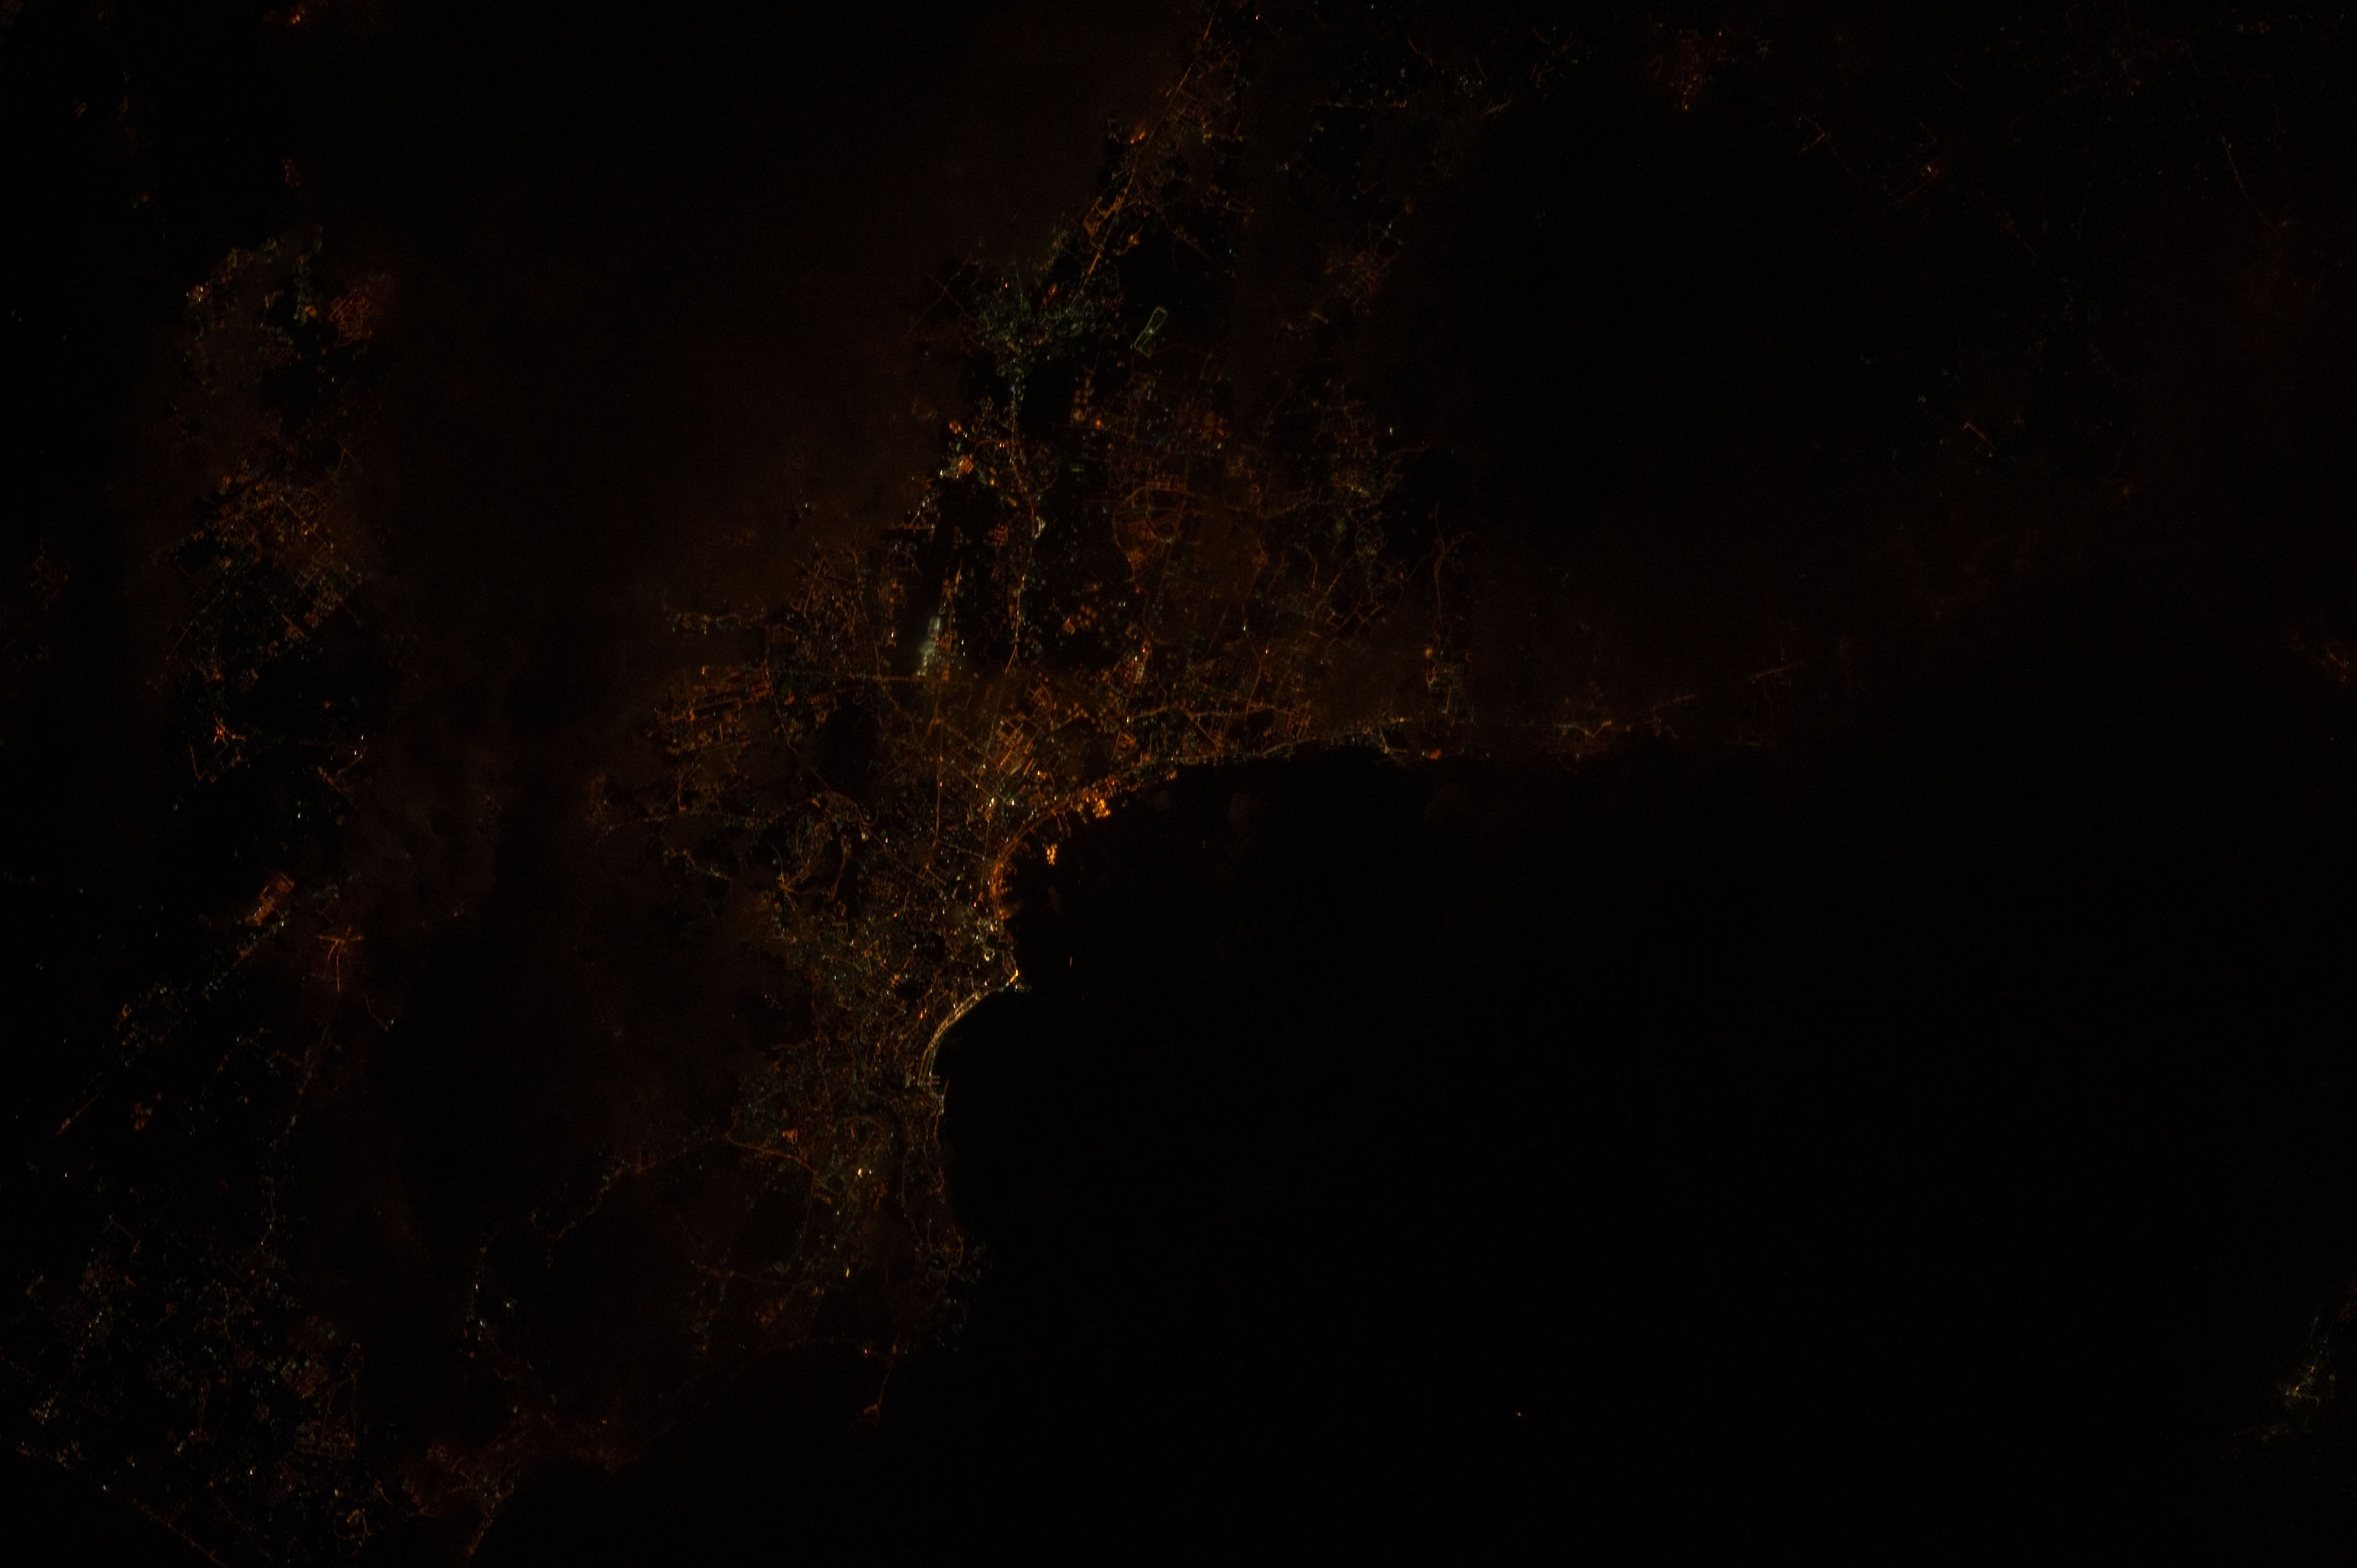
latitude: 39.5
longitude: 14.6
